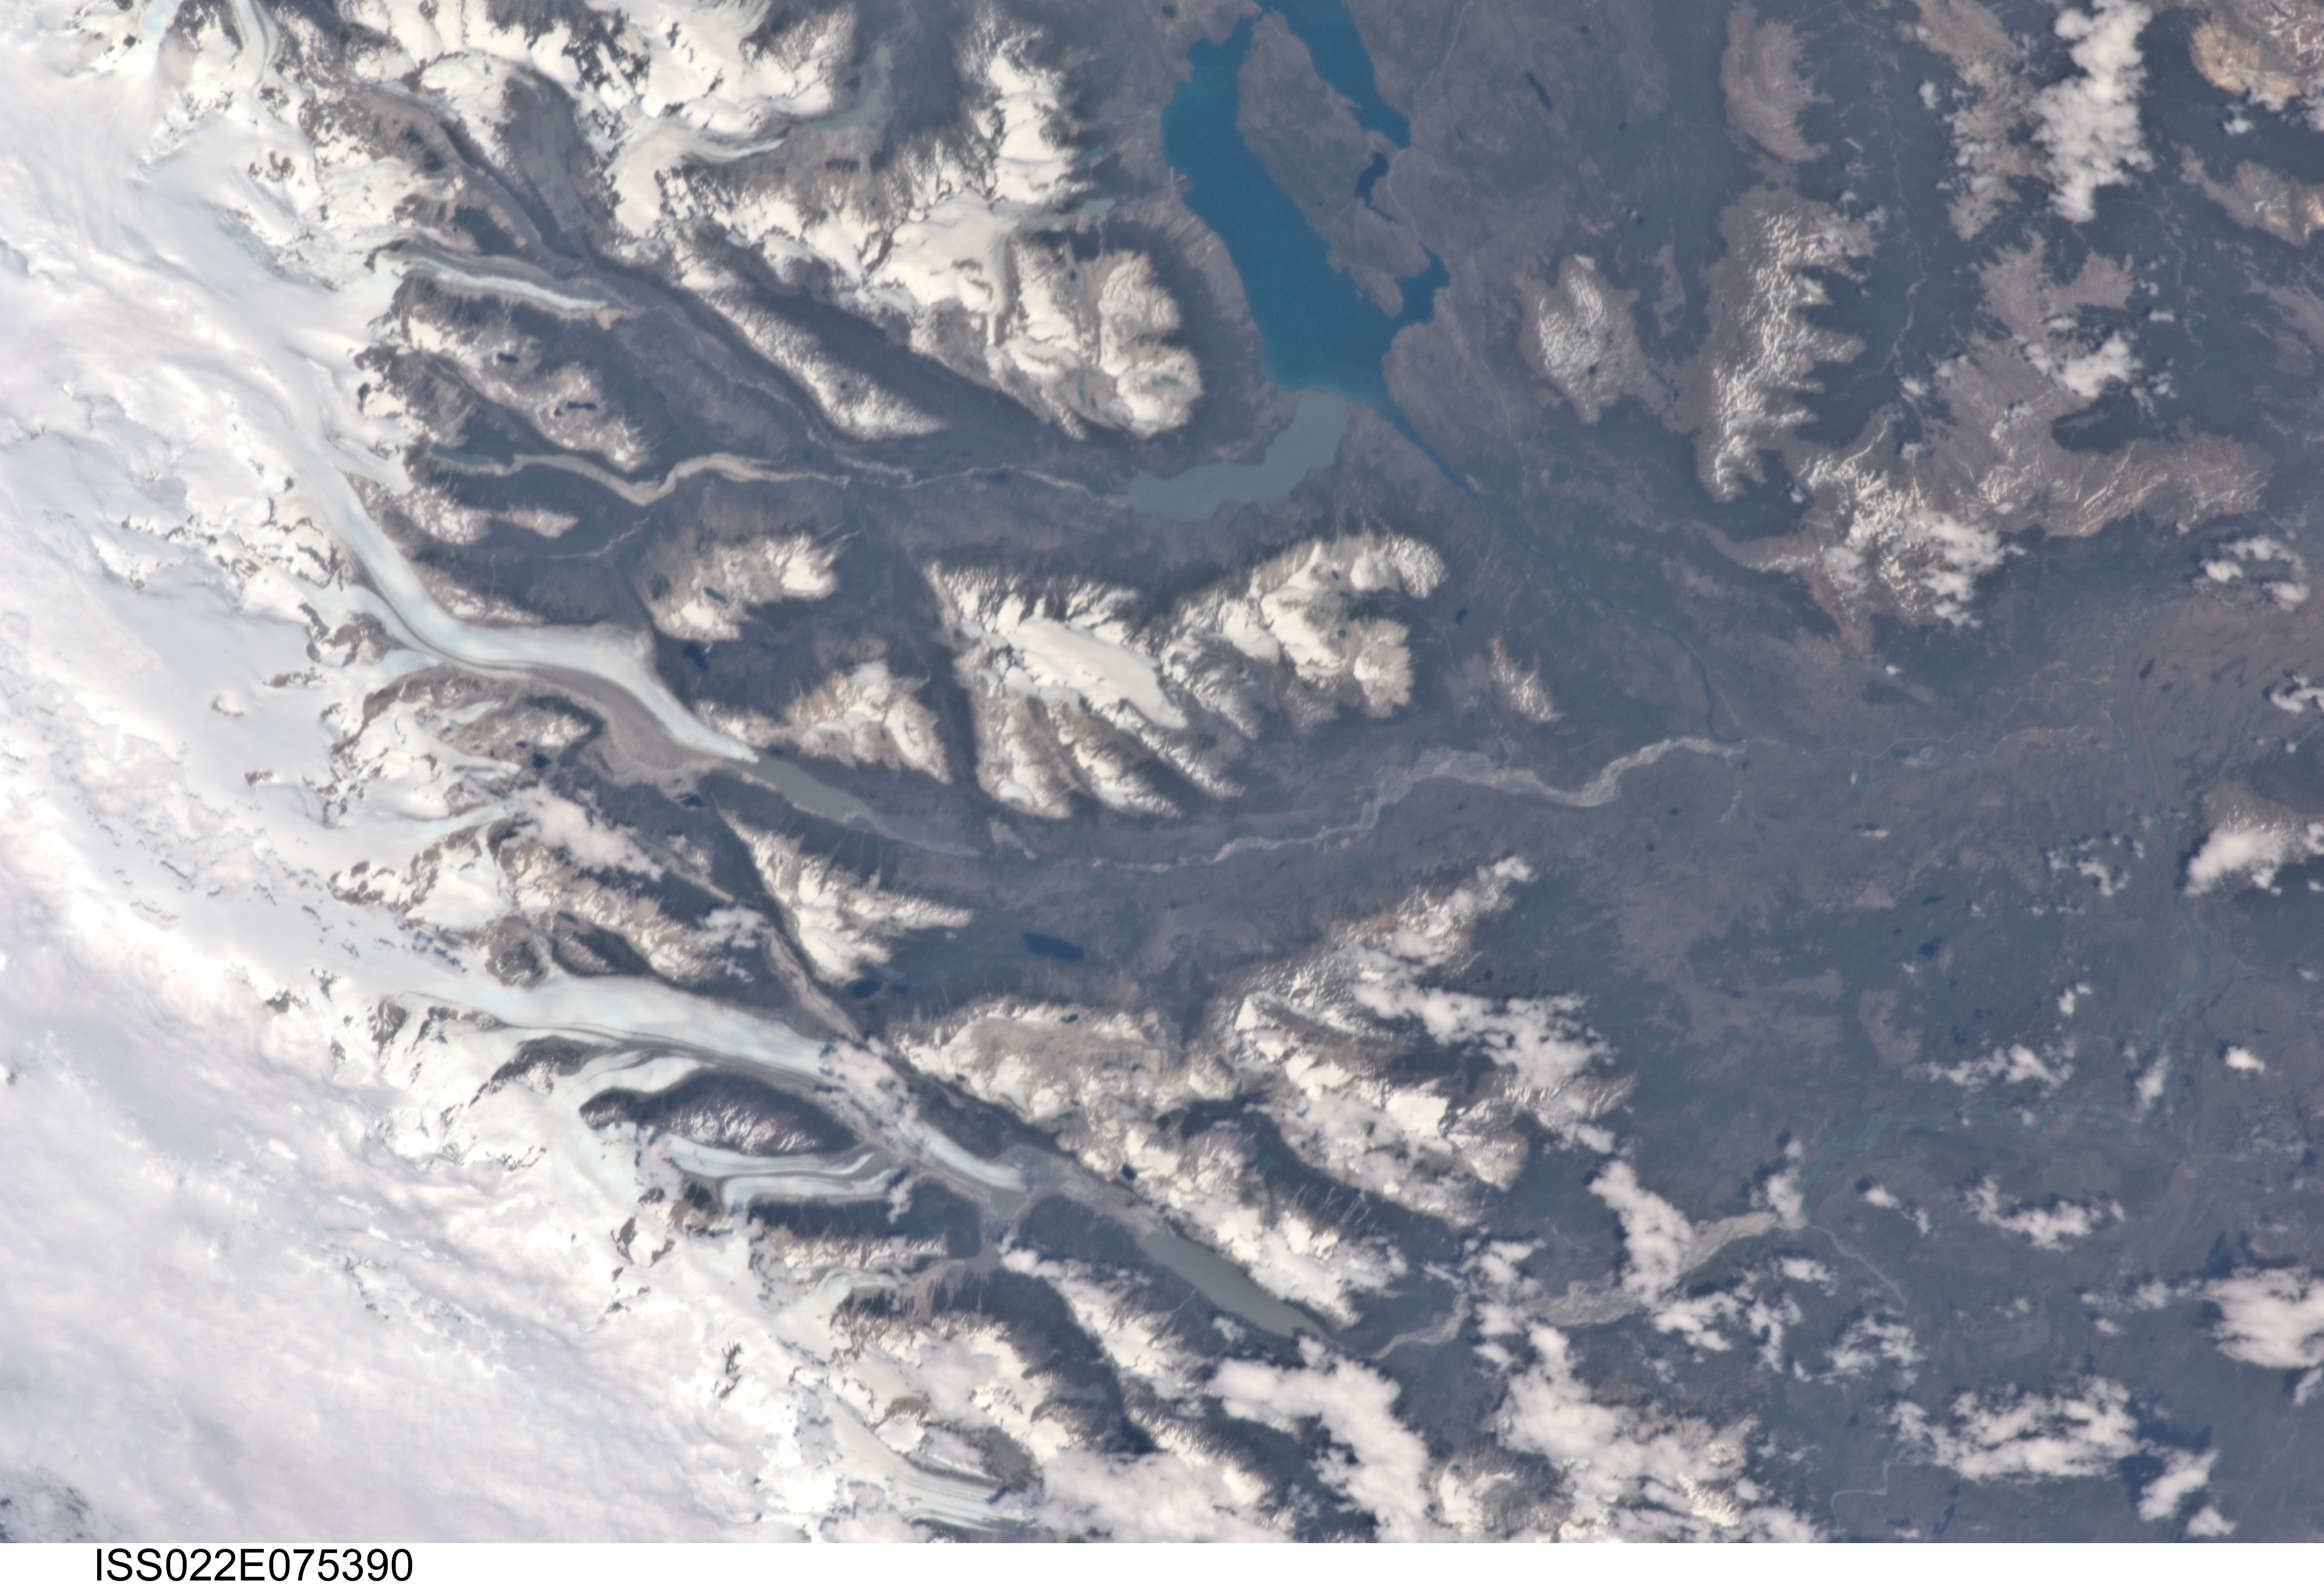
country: CHILE
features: N. PATAGONIAN ICE FIELD, NEF GL., COLONIA GL., MTS.
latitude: -47.0
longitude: -73.0
